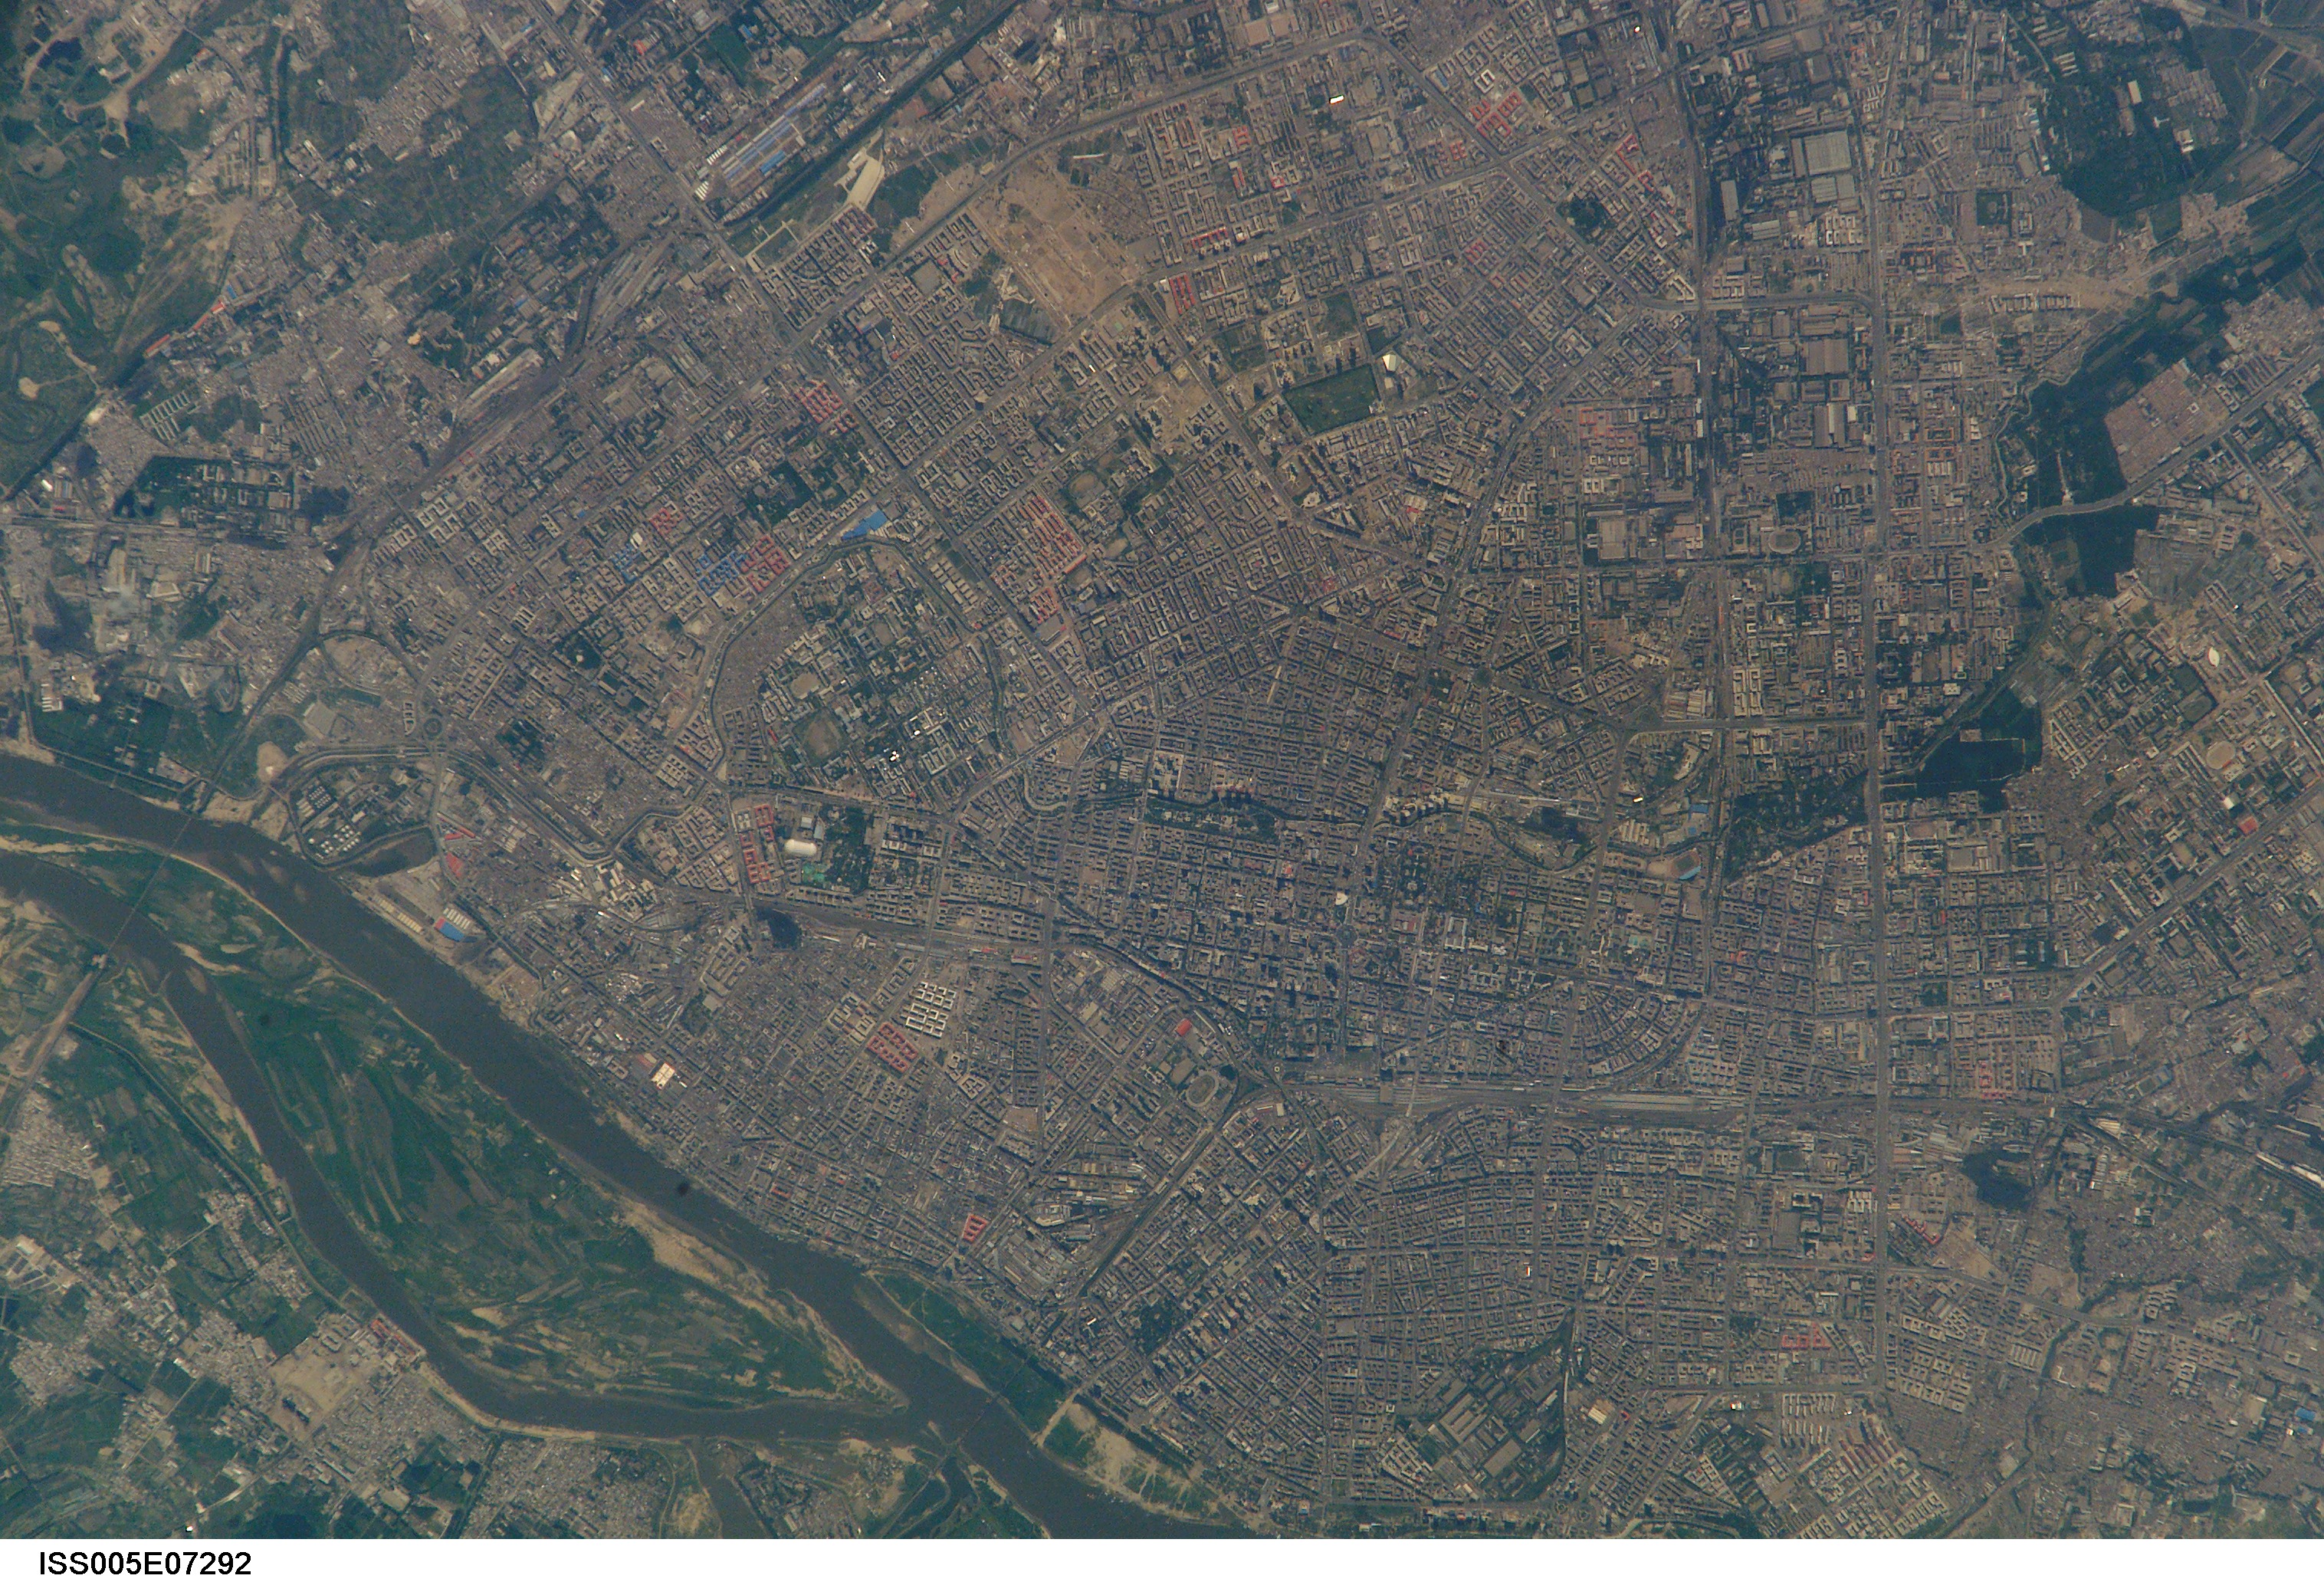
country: CHINA
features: HARBIN
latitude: 45.5
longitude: 126.5
